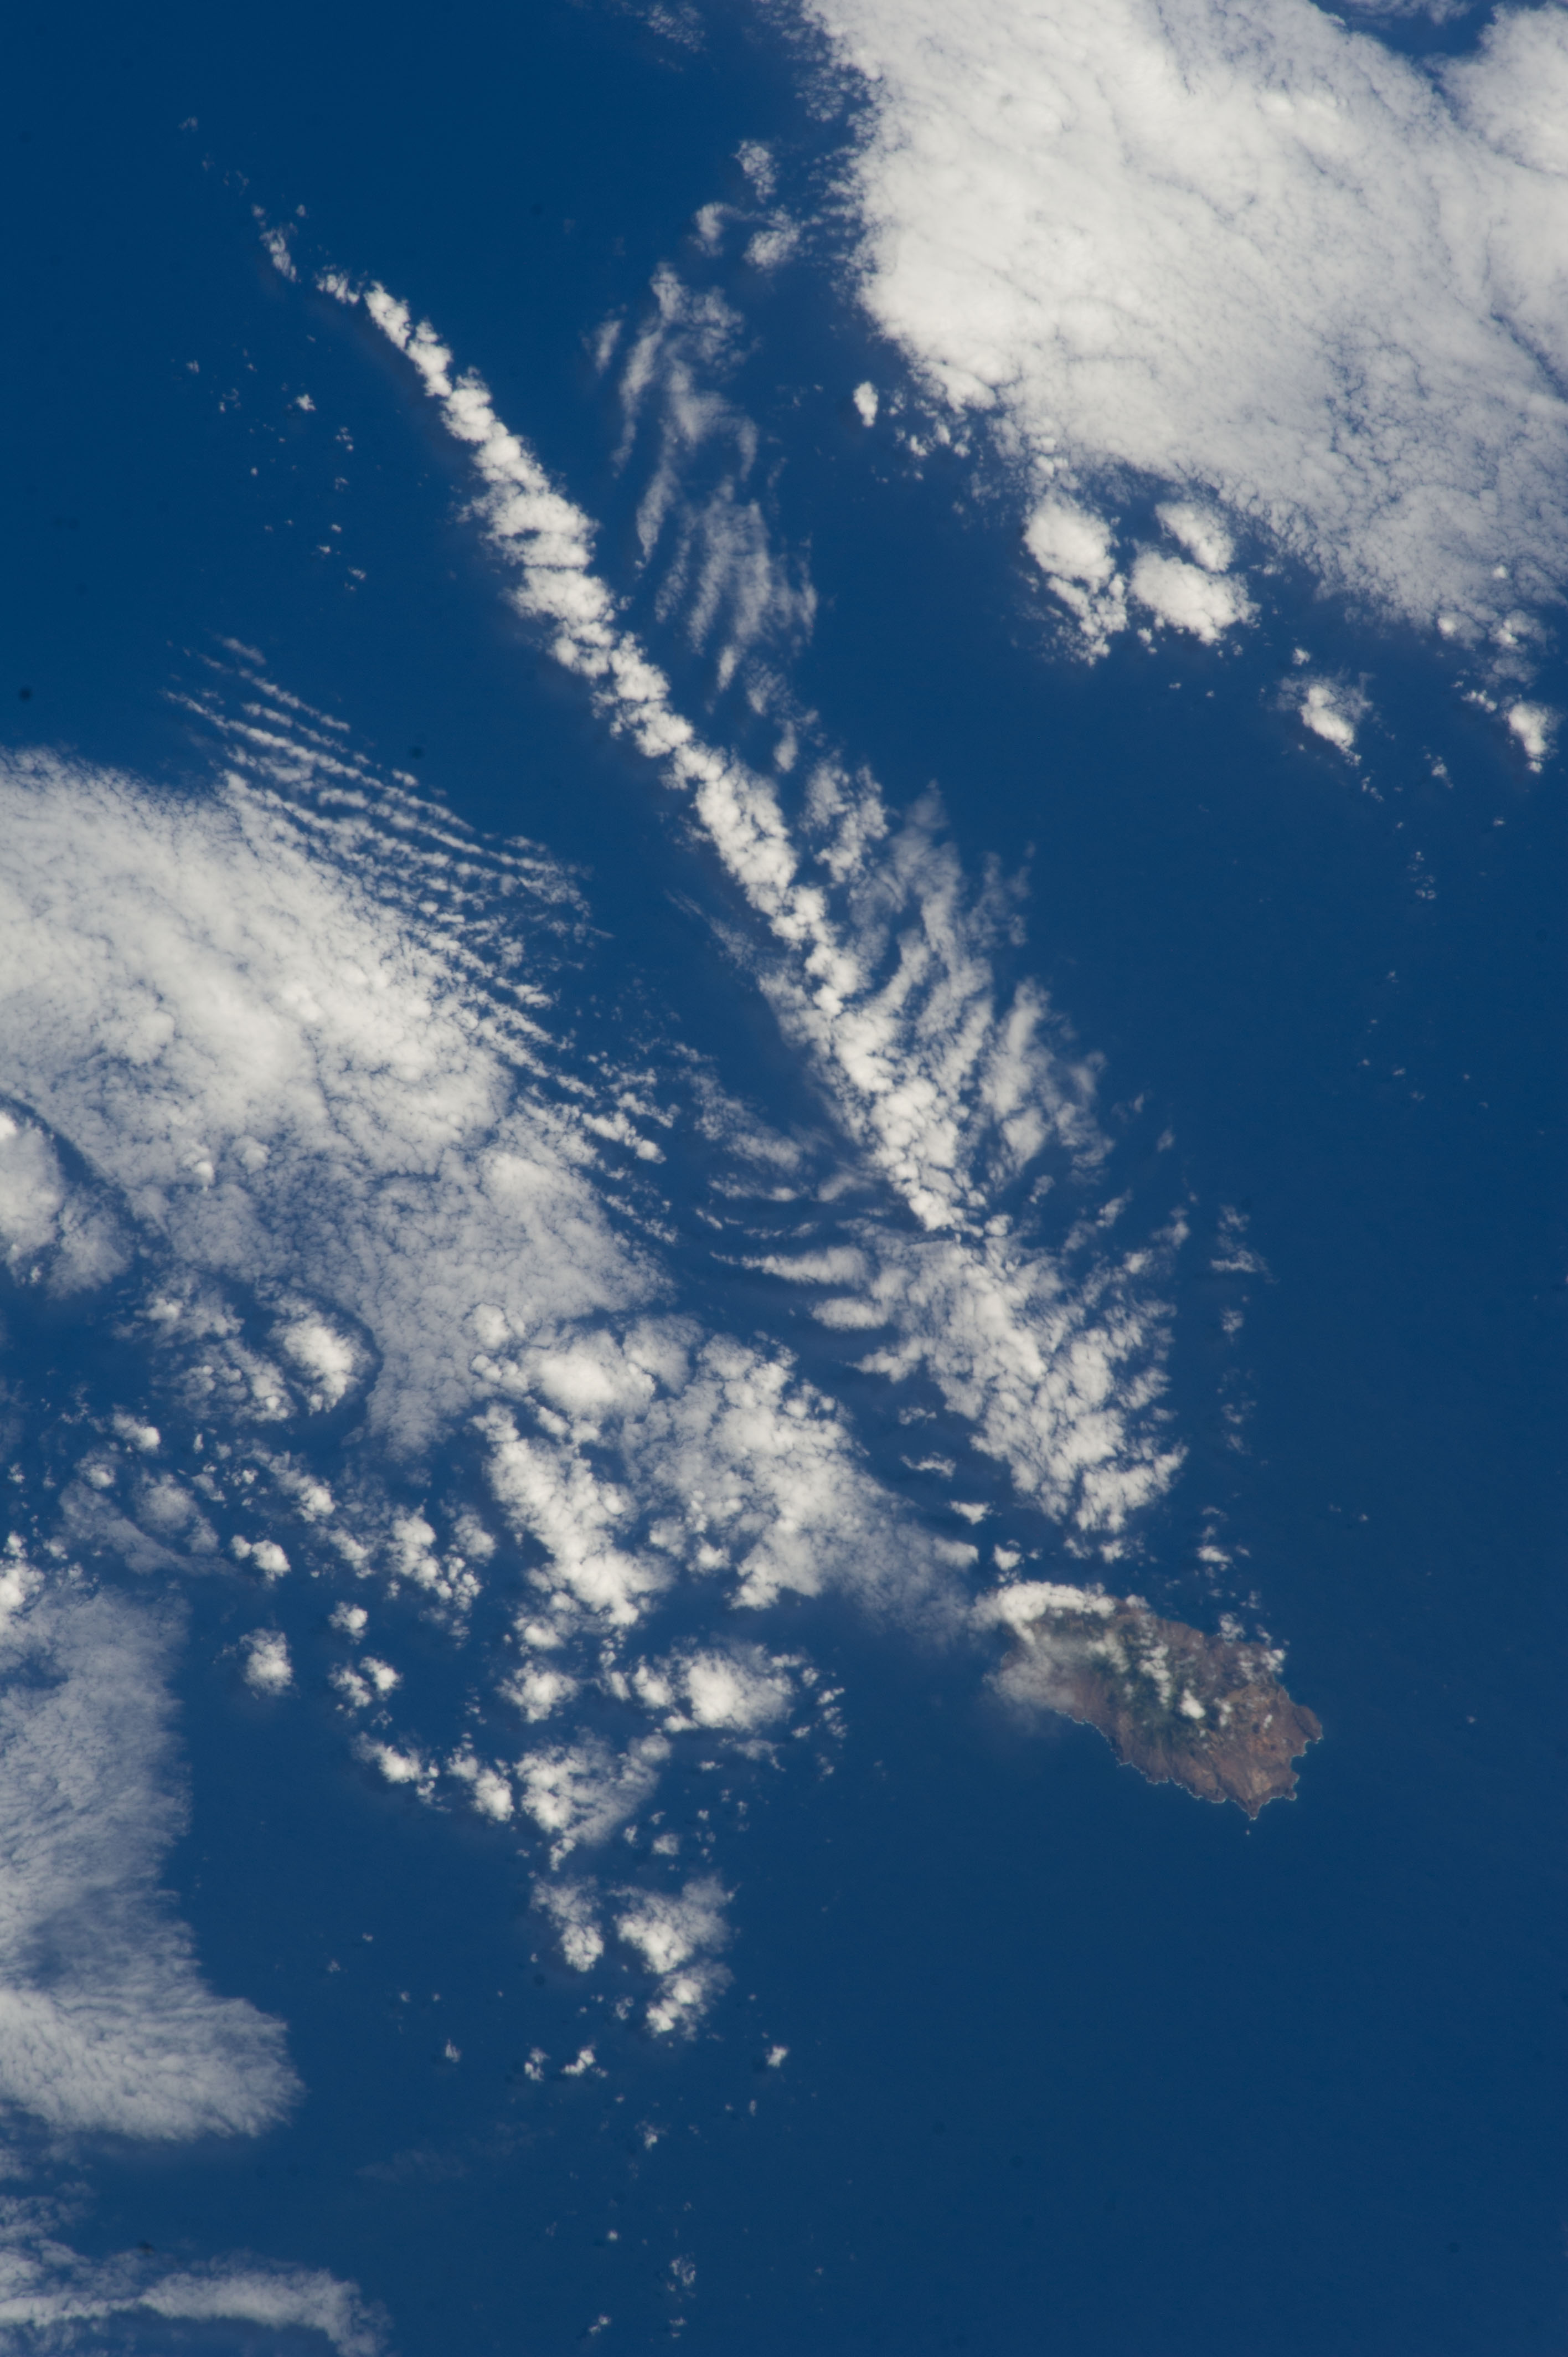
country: ATLANTIC OCEAN I(S).
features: SAINT HELENA I.
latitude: -15.8
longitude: -6.2
